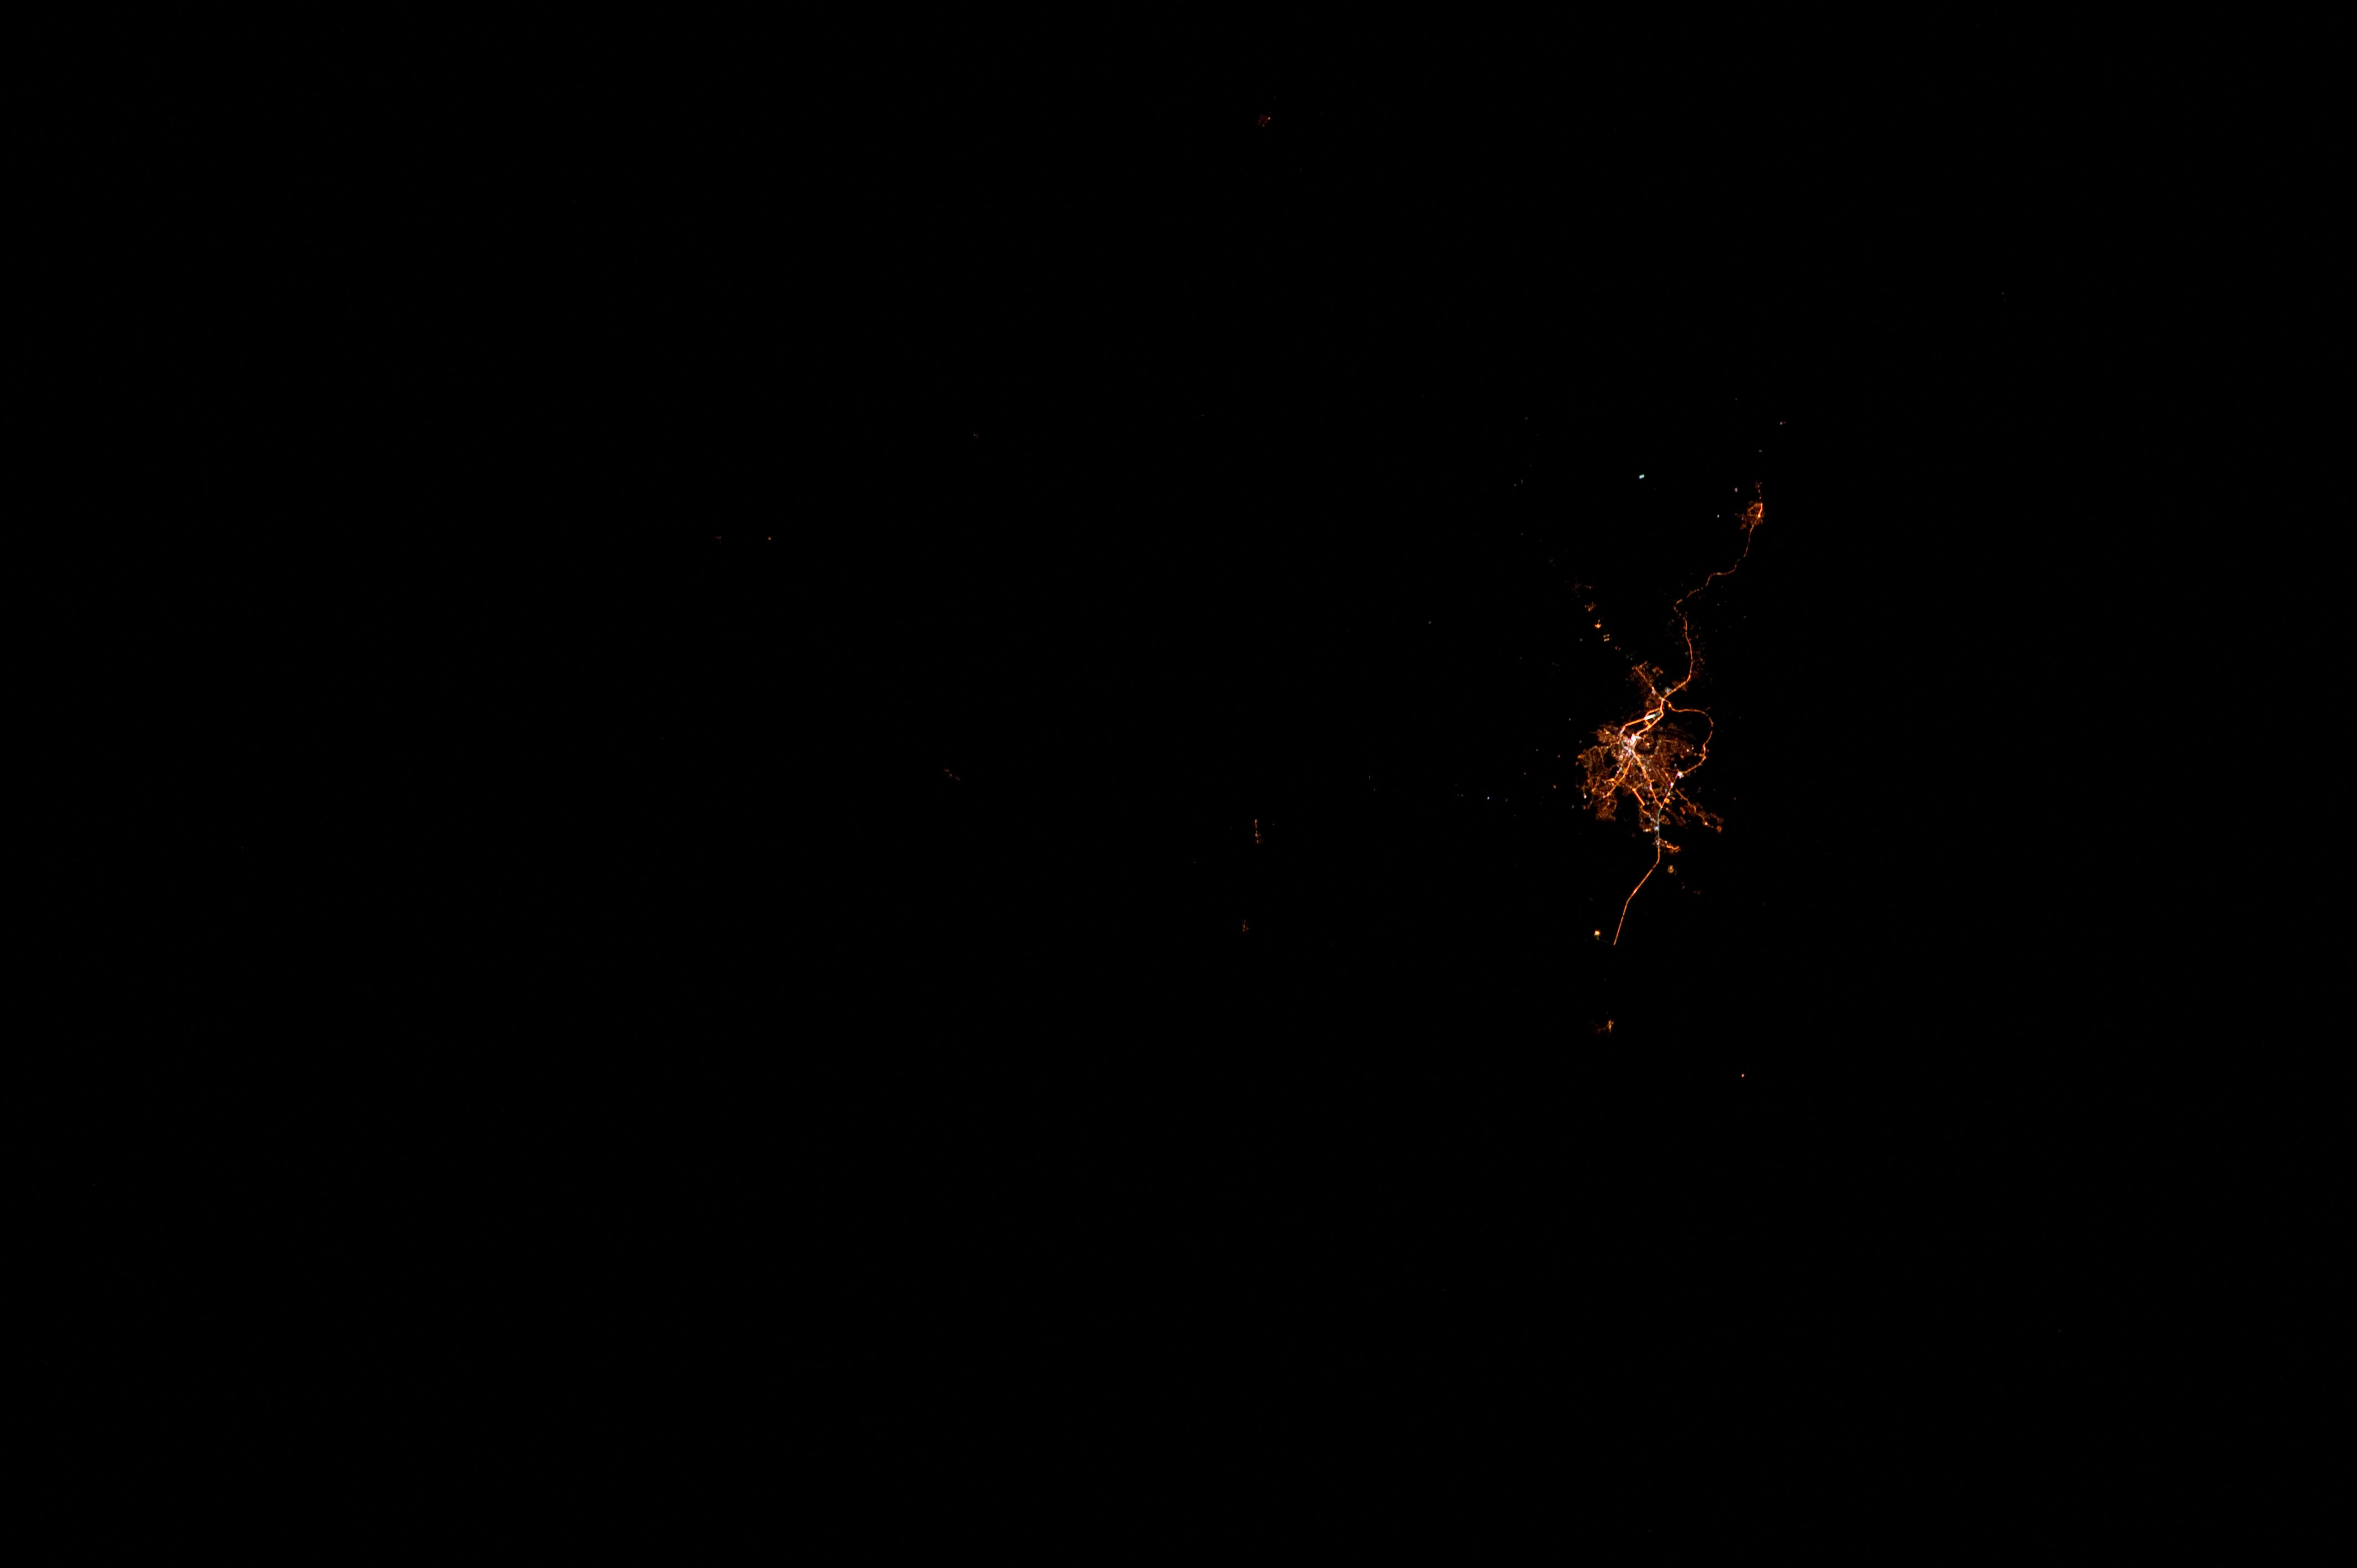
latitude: -10.0
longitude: -67.8
